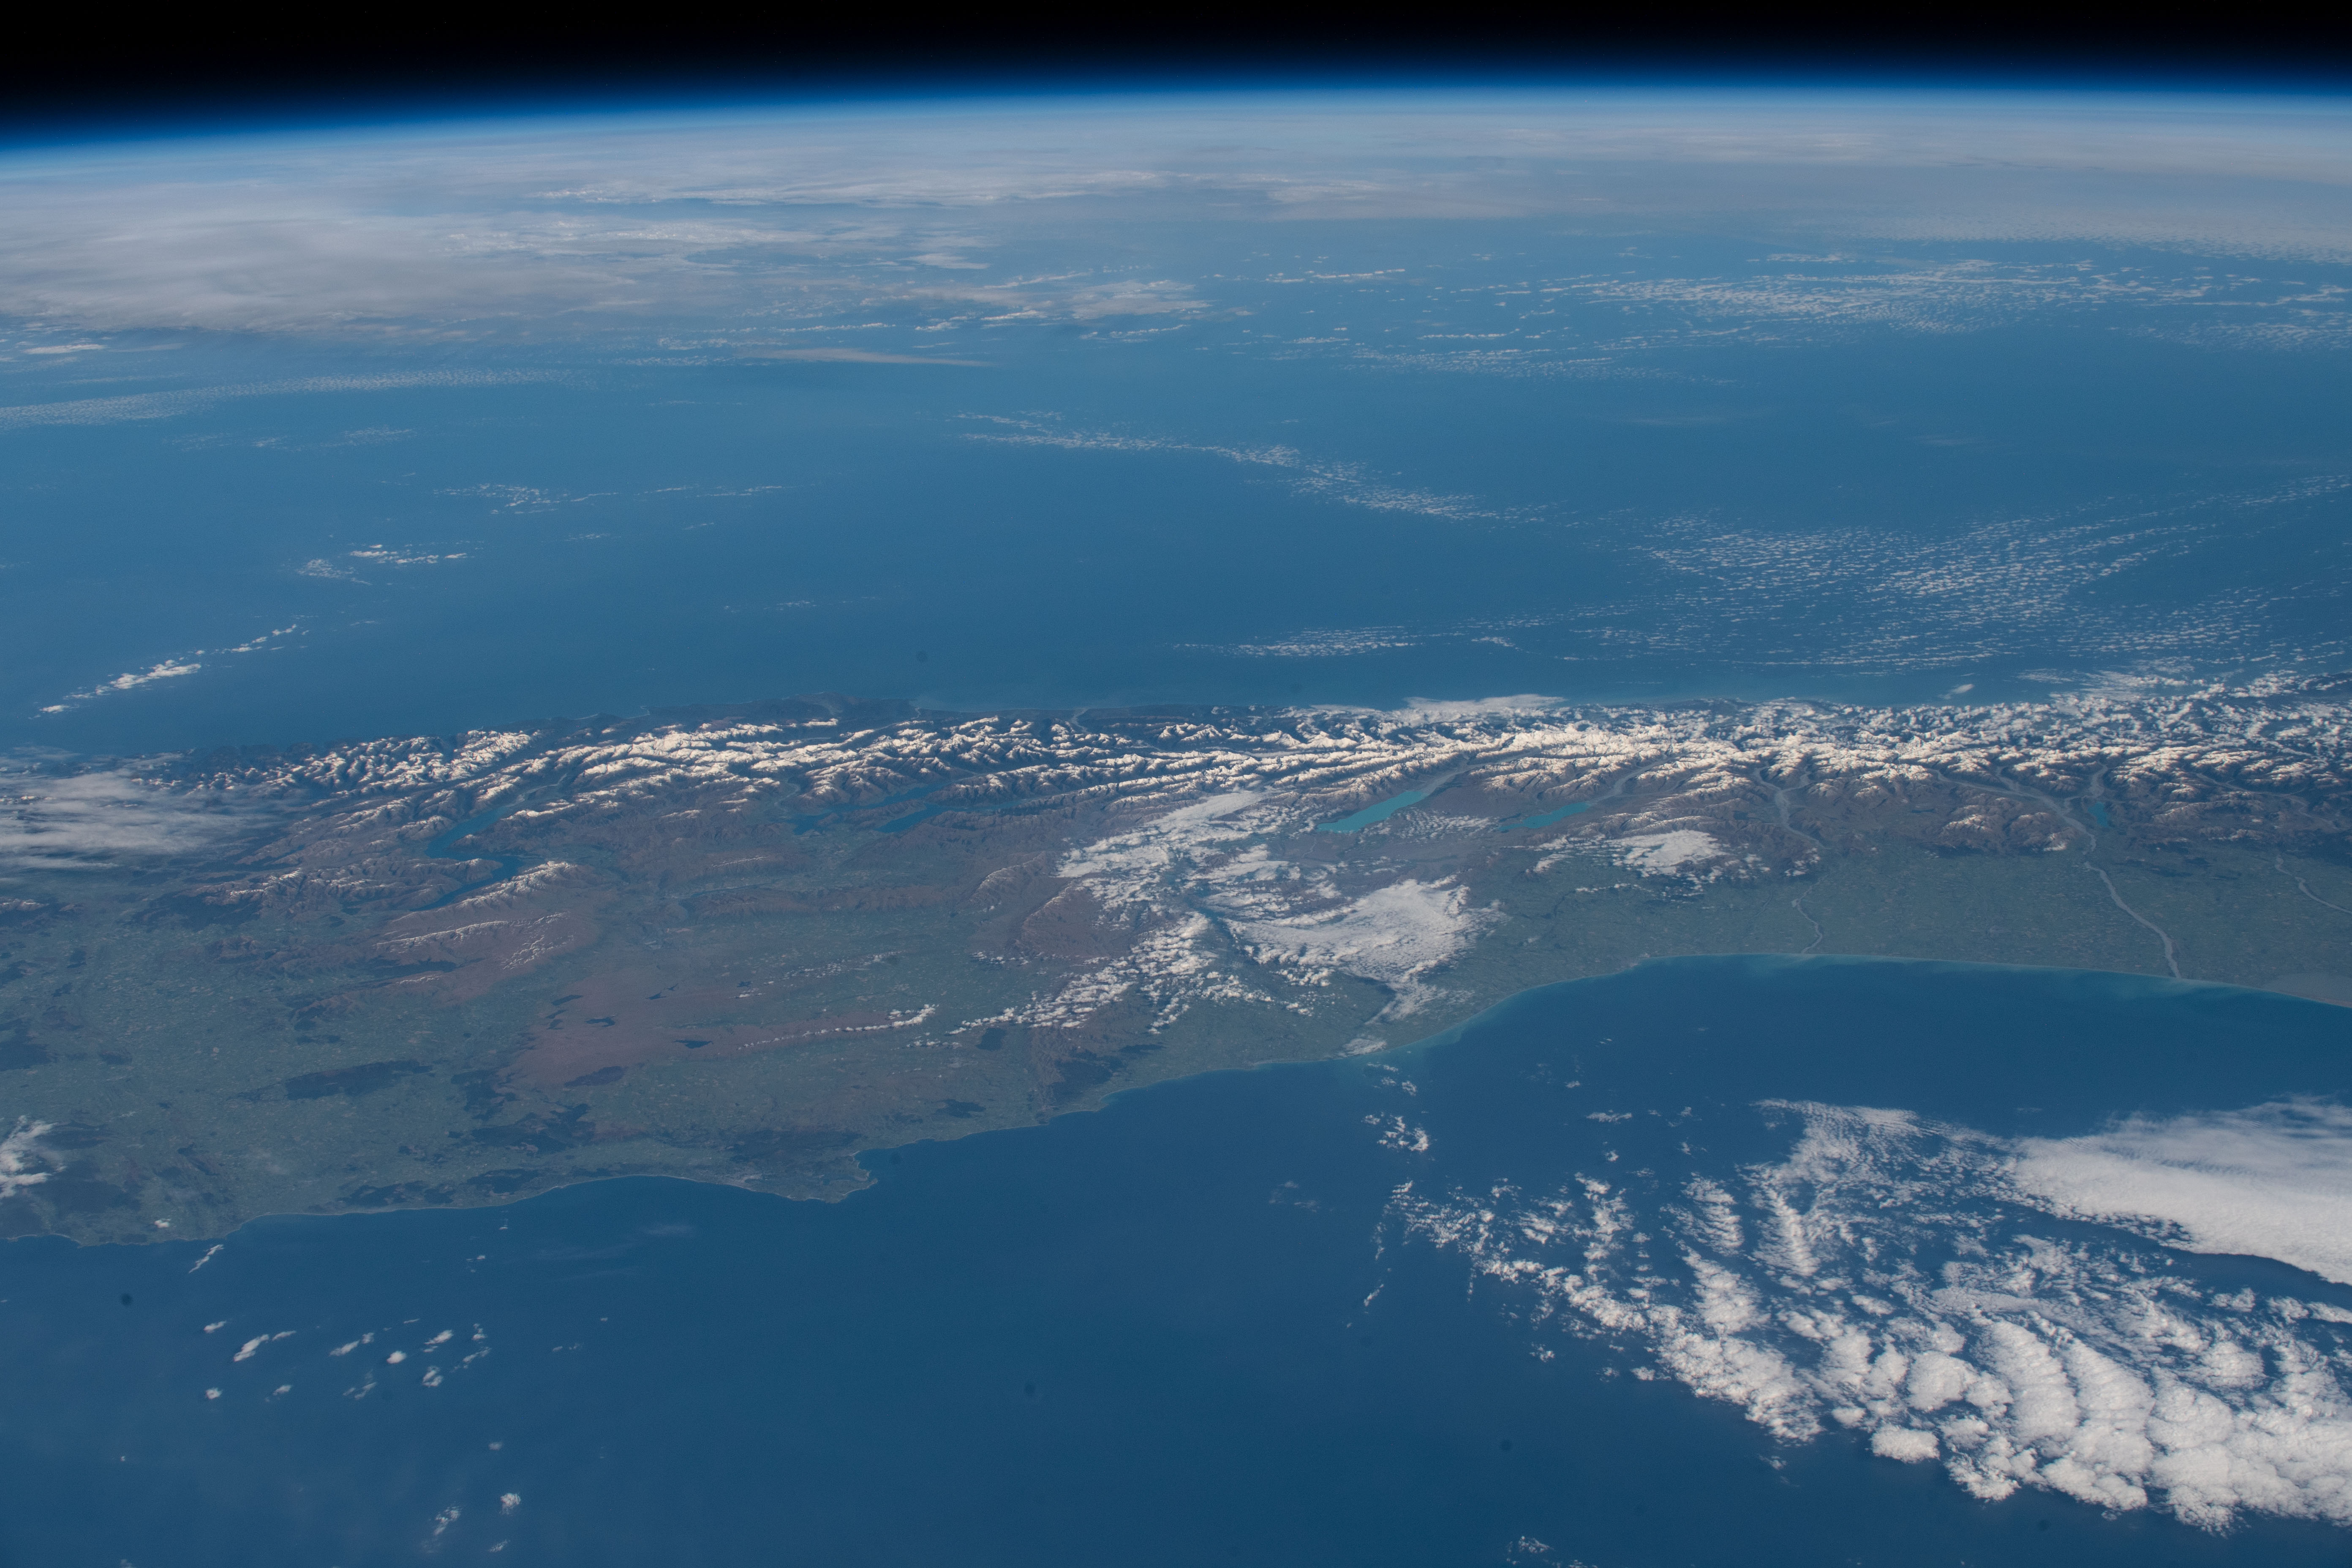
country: NEW ZEALAND-SI
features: NEW ZELAND, SOUTH ISLAND, SOUTHERN ALPS MOUNTAINS, LAKE PUKAKI
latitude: -44.3
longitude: 170.4
